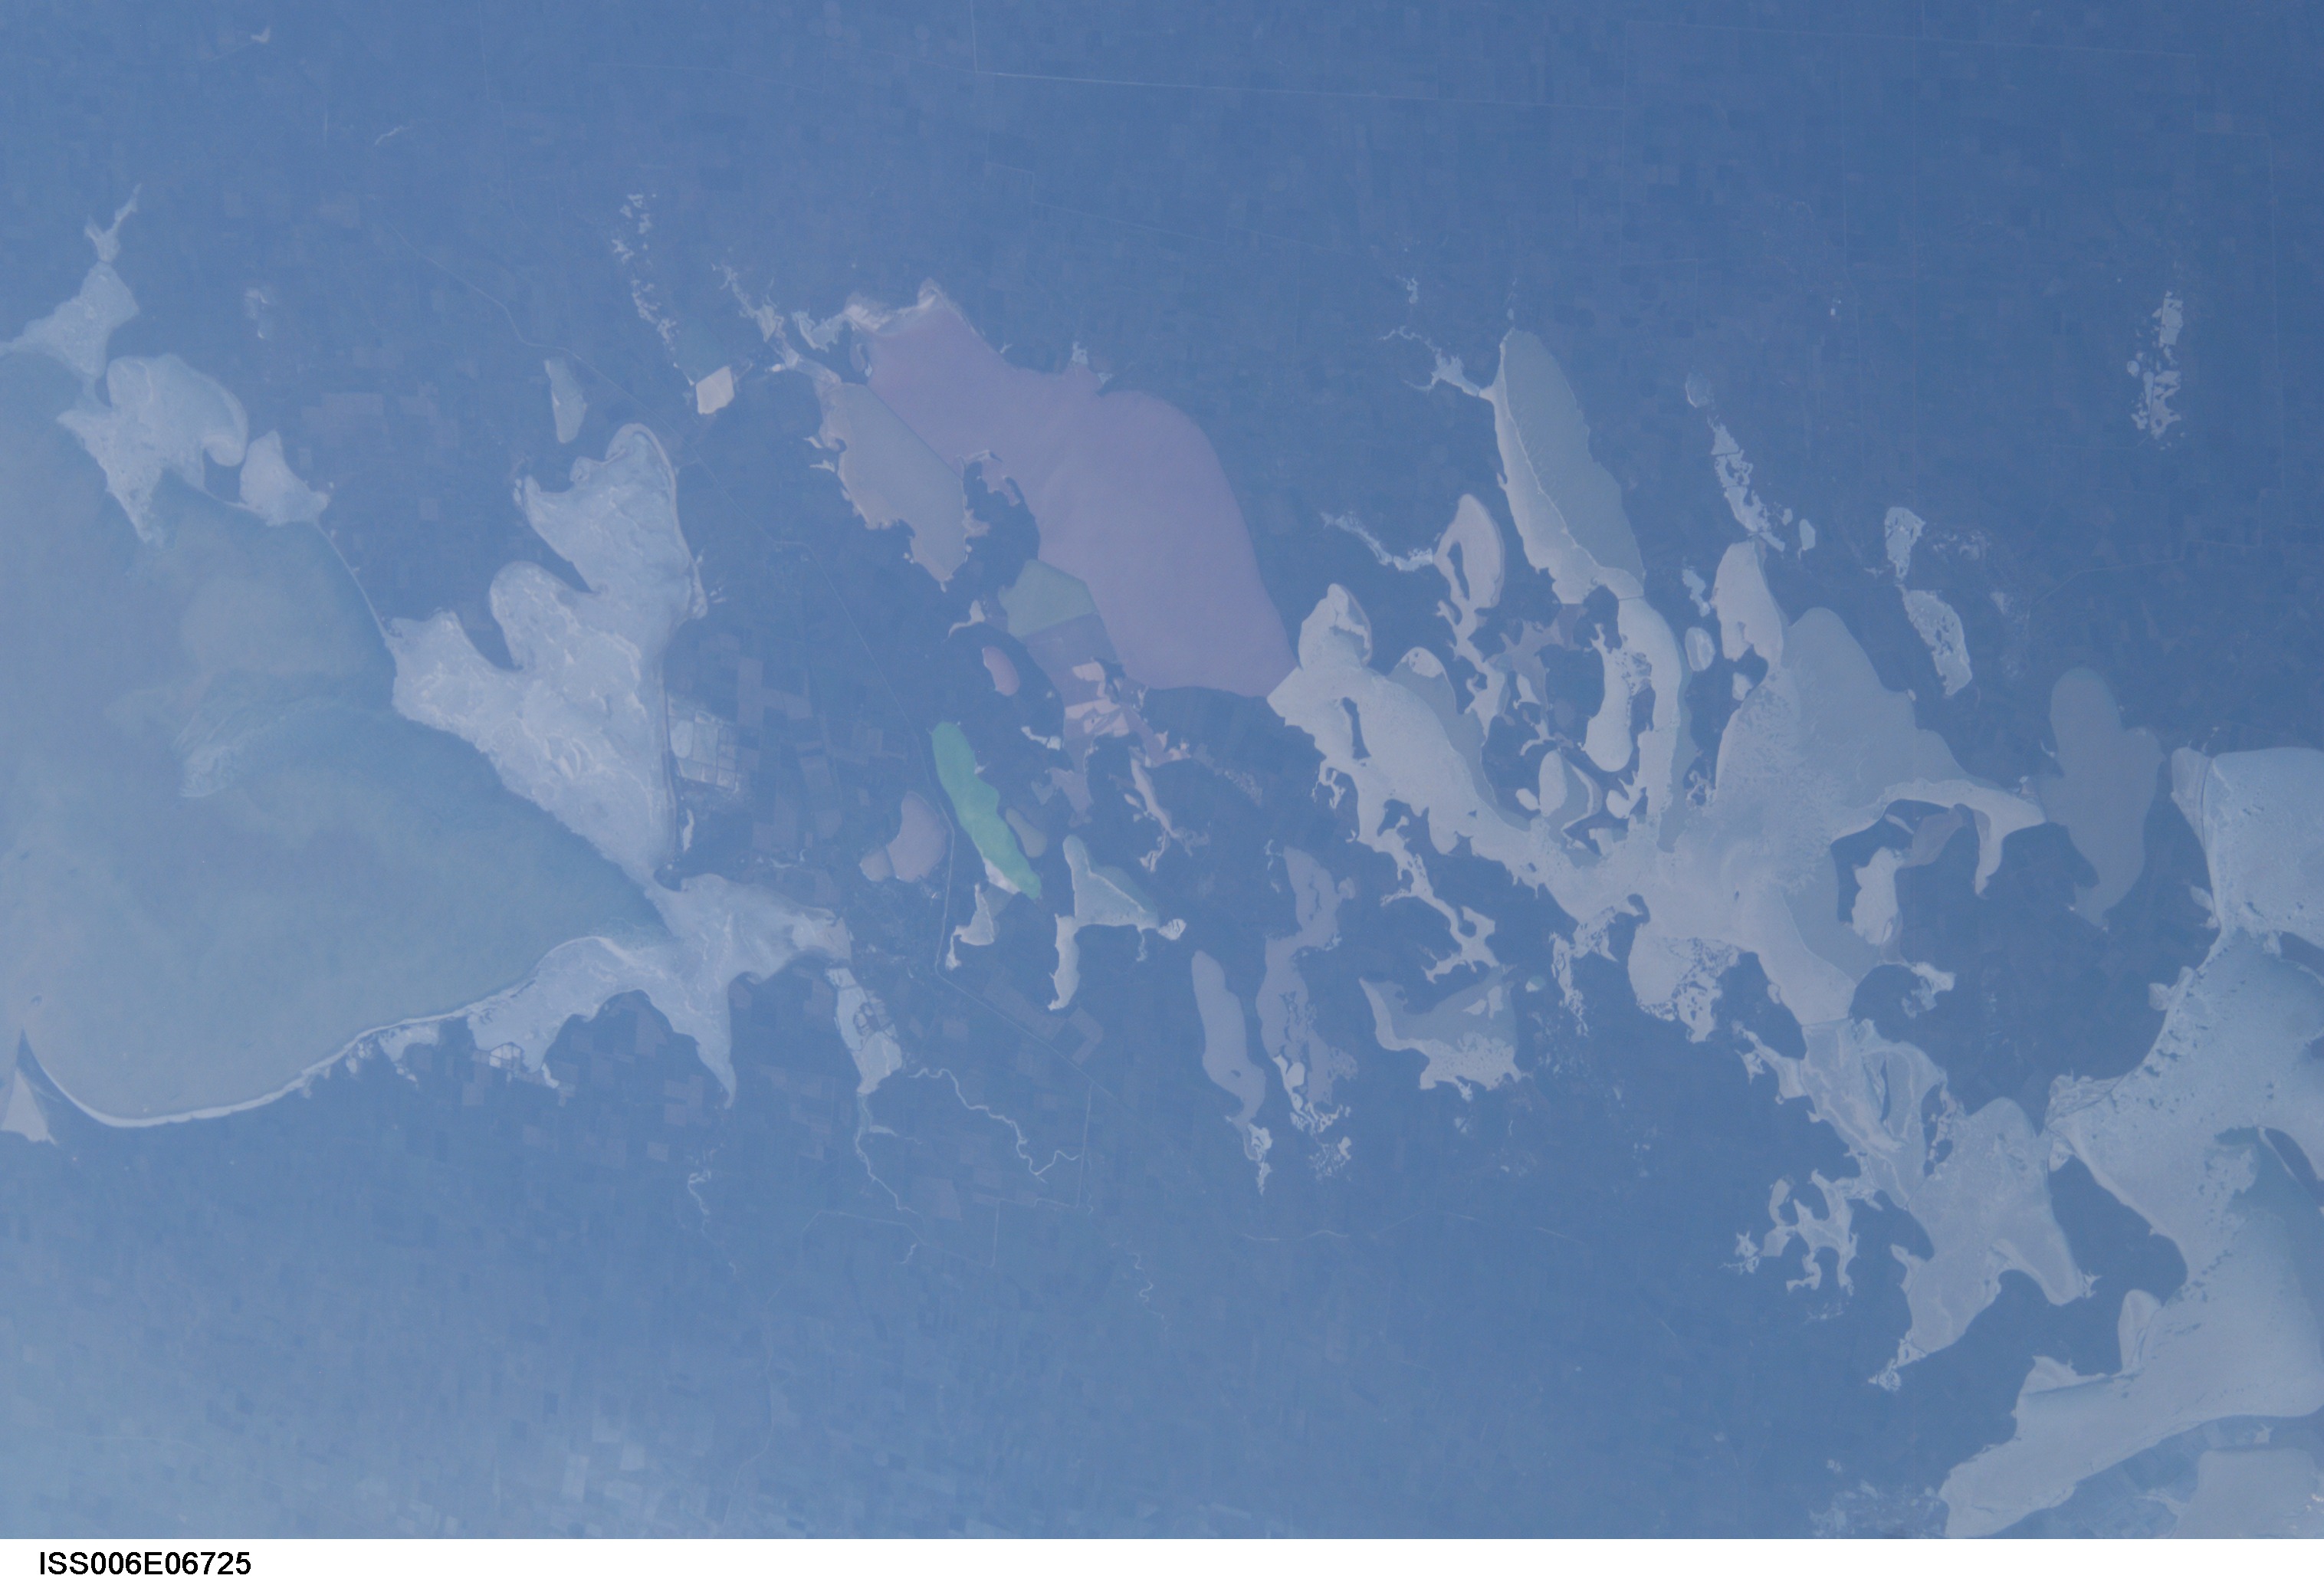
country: UKRAINE
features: SIVASH LAGOON, CRIMEA
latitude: 46.0
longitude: 34.5
